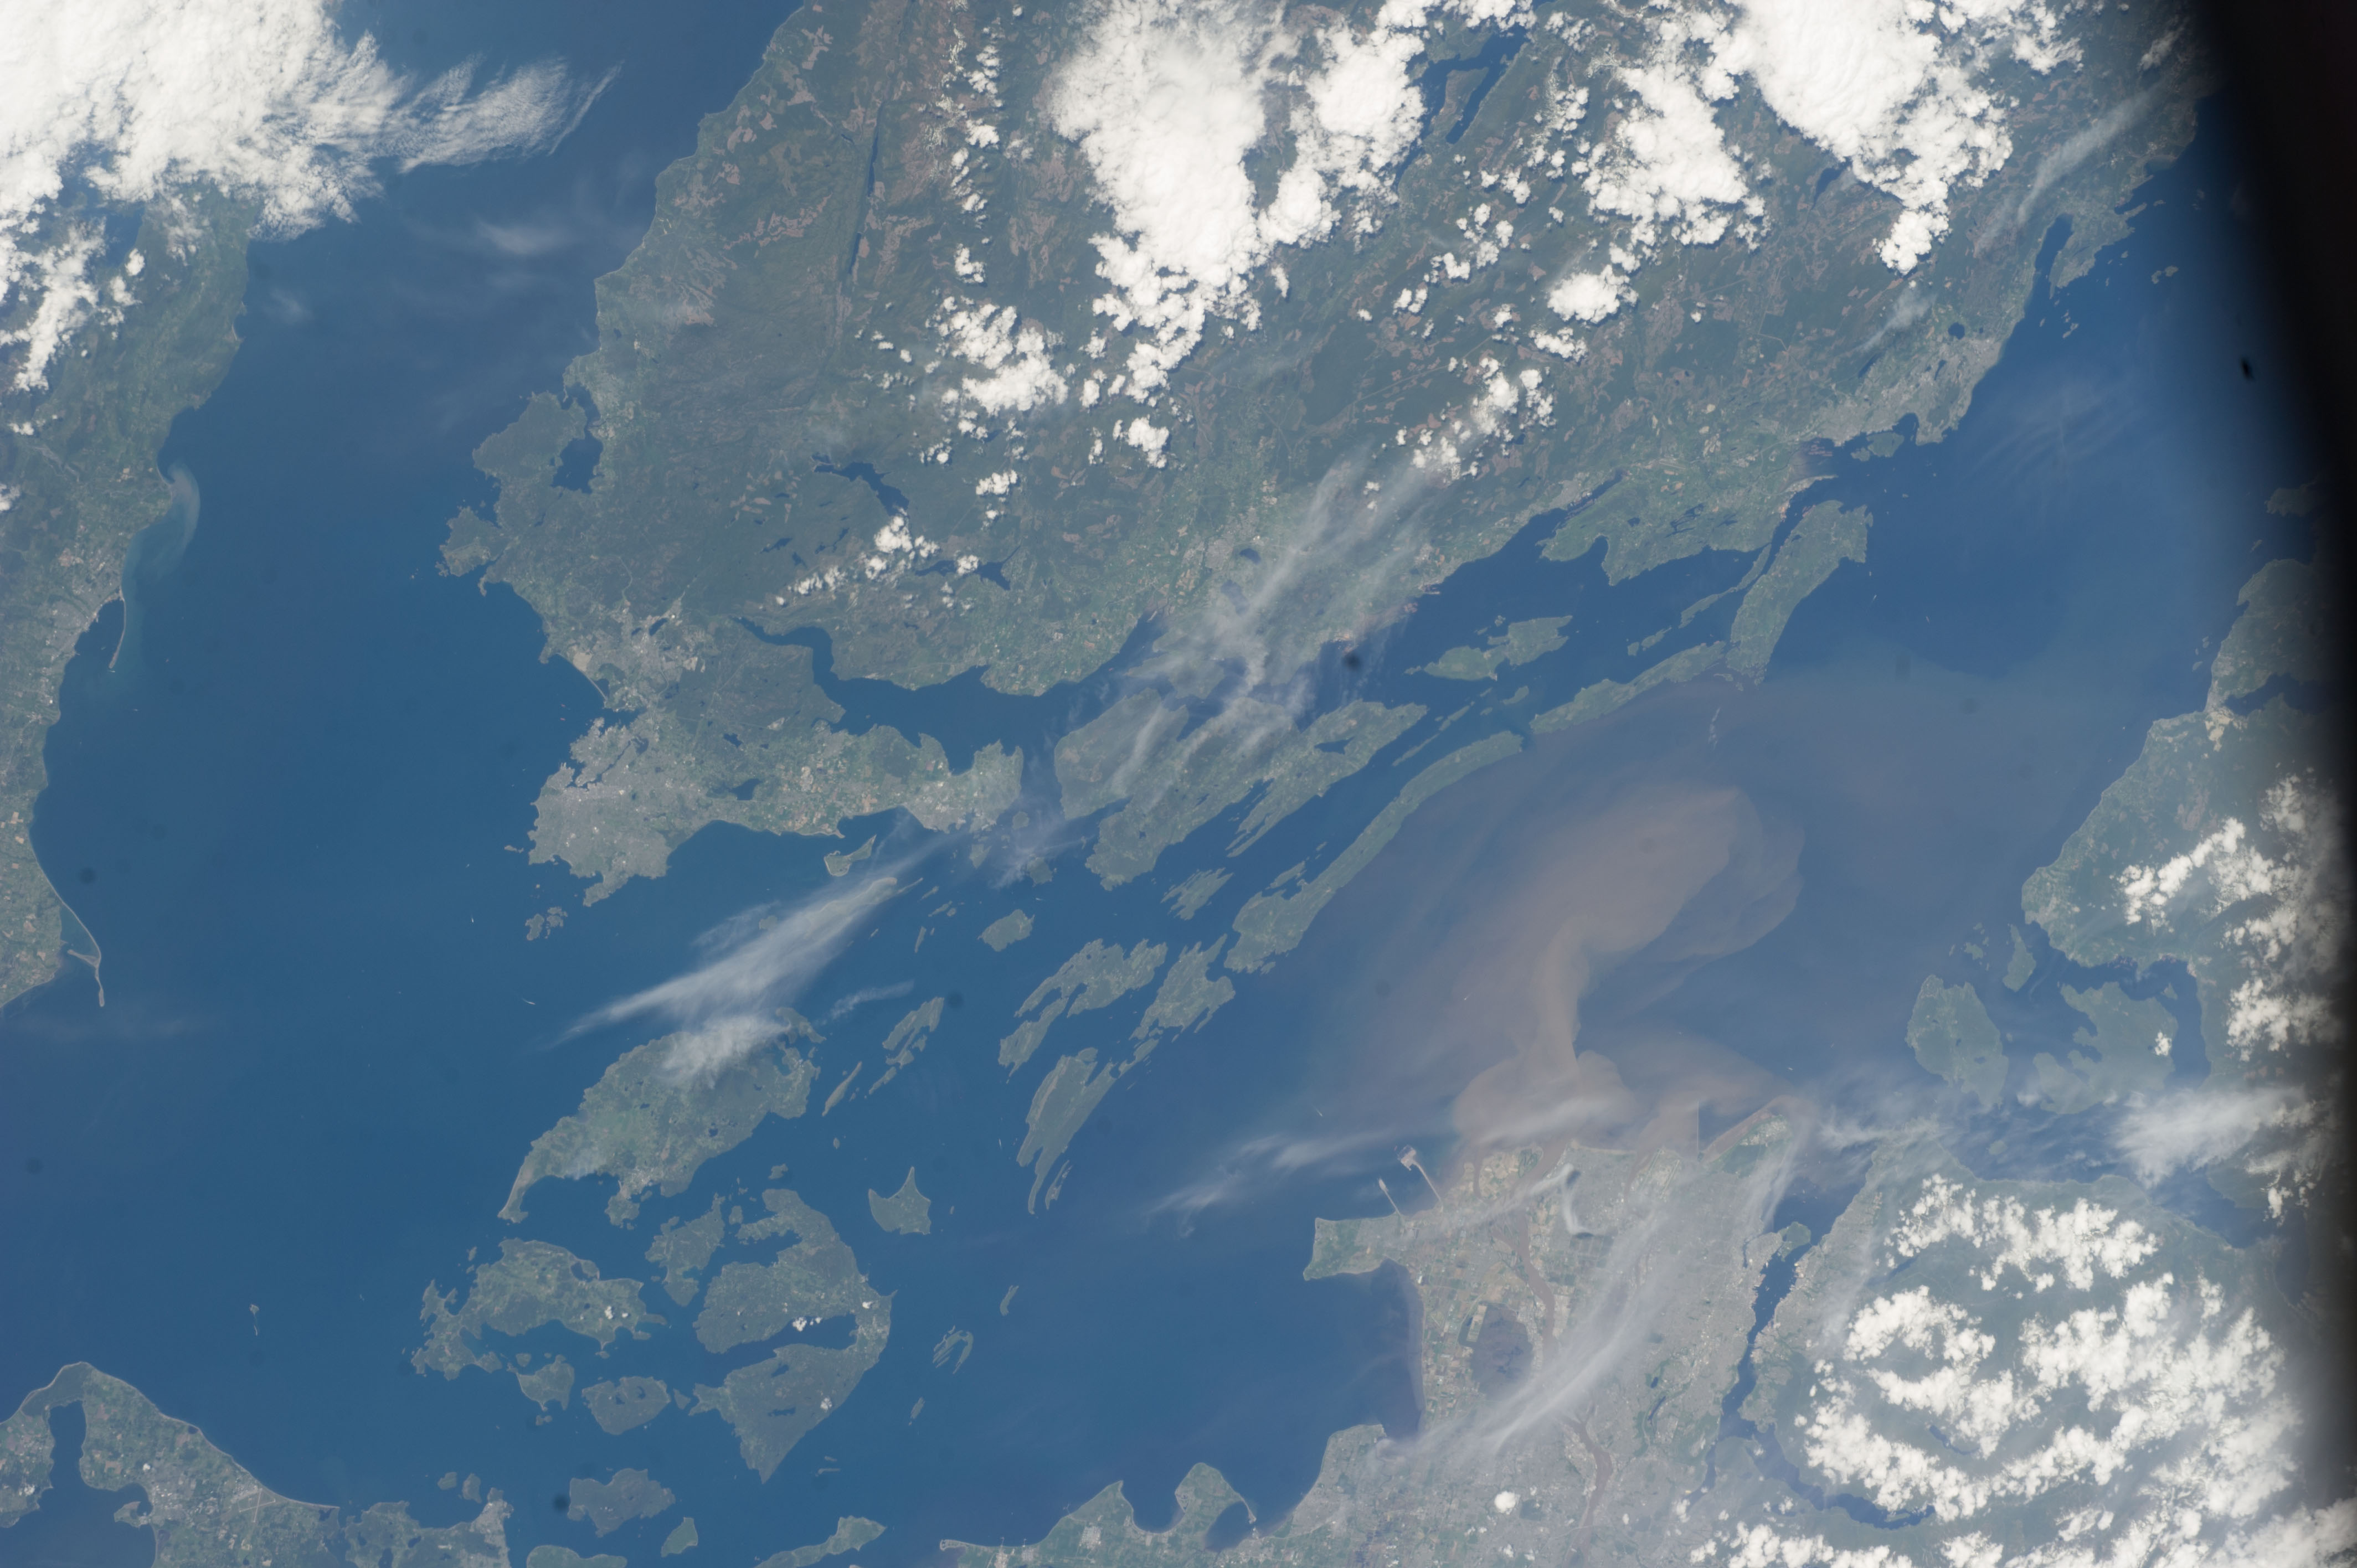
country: CANADA-BC
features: SALT SPRING ISLAND, GALIANO ISLAND, GABRIOLA ISLAND, NANIMO, VANCOUVER, SAN JUAN ISLANDS NATIONAL MONUMENTS, STRAIT OF GEORGIA
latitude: 48.8
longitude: -123.5
